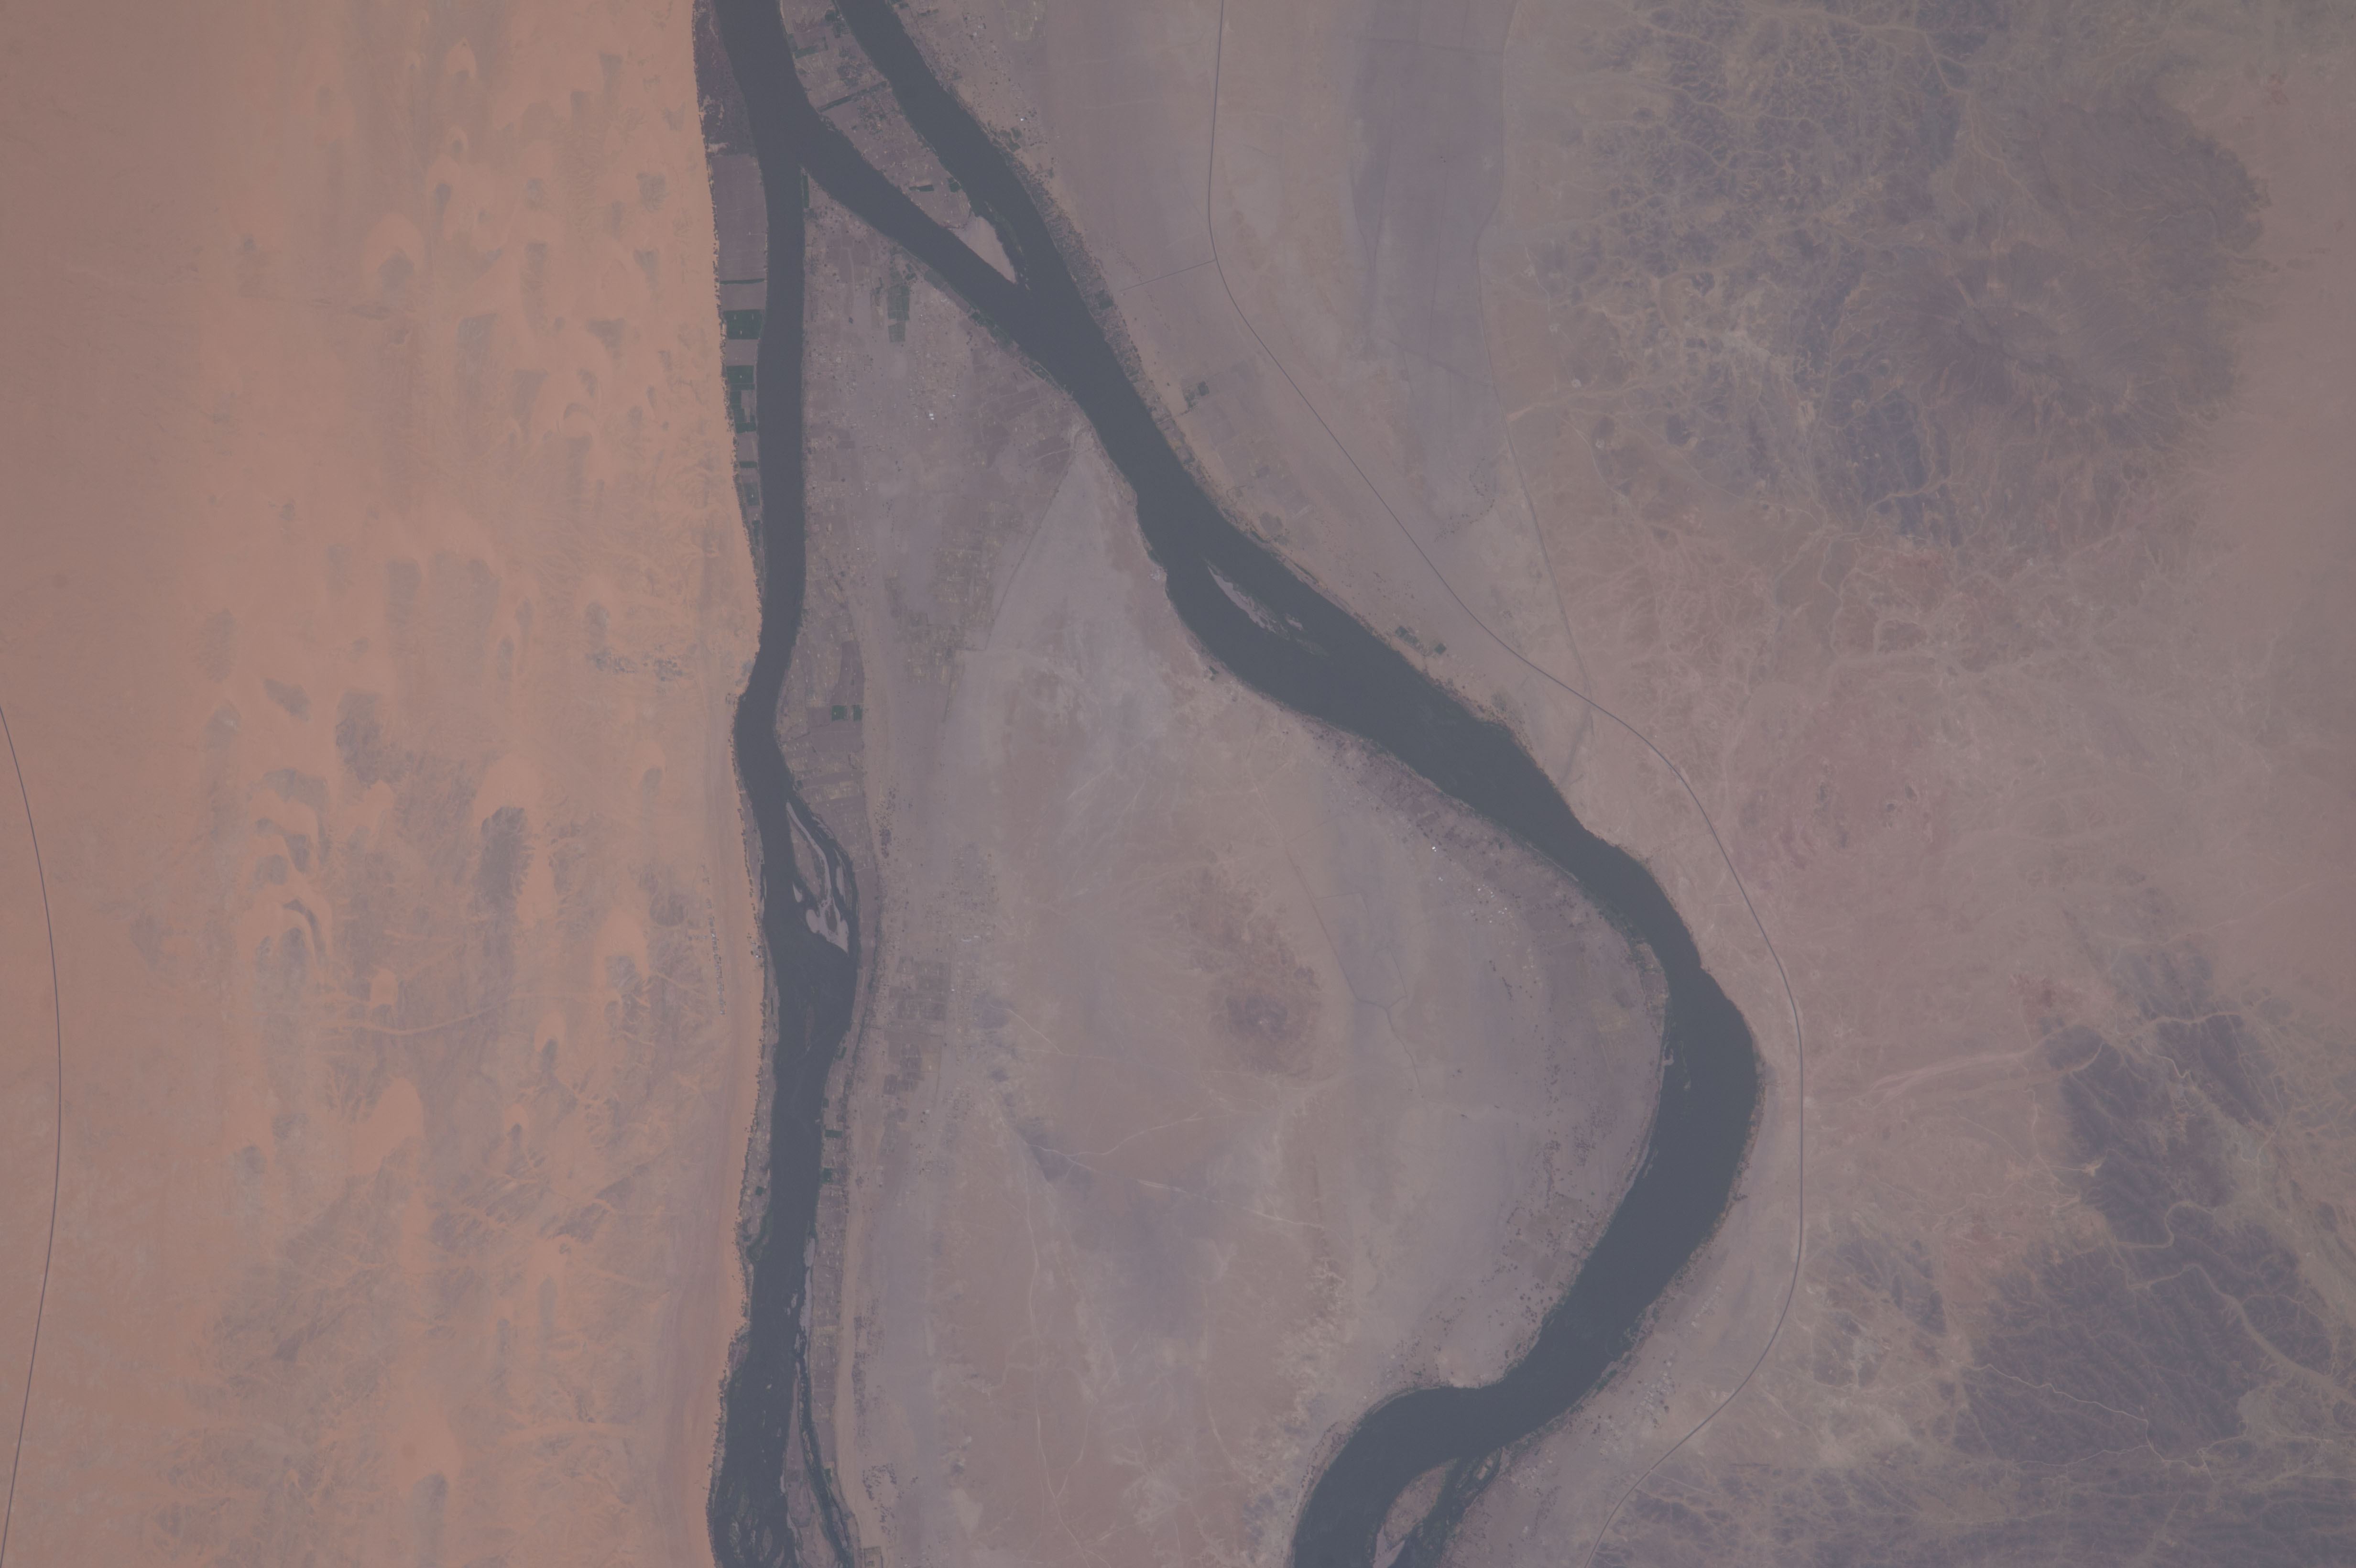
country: SUDAN
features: NUBIAN DESERT, NILE RIVER, NORTHERN, JAZIRAT SAY
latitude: 20.7
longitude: 30.3
